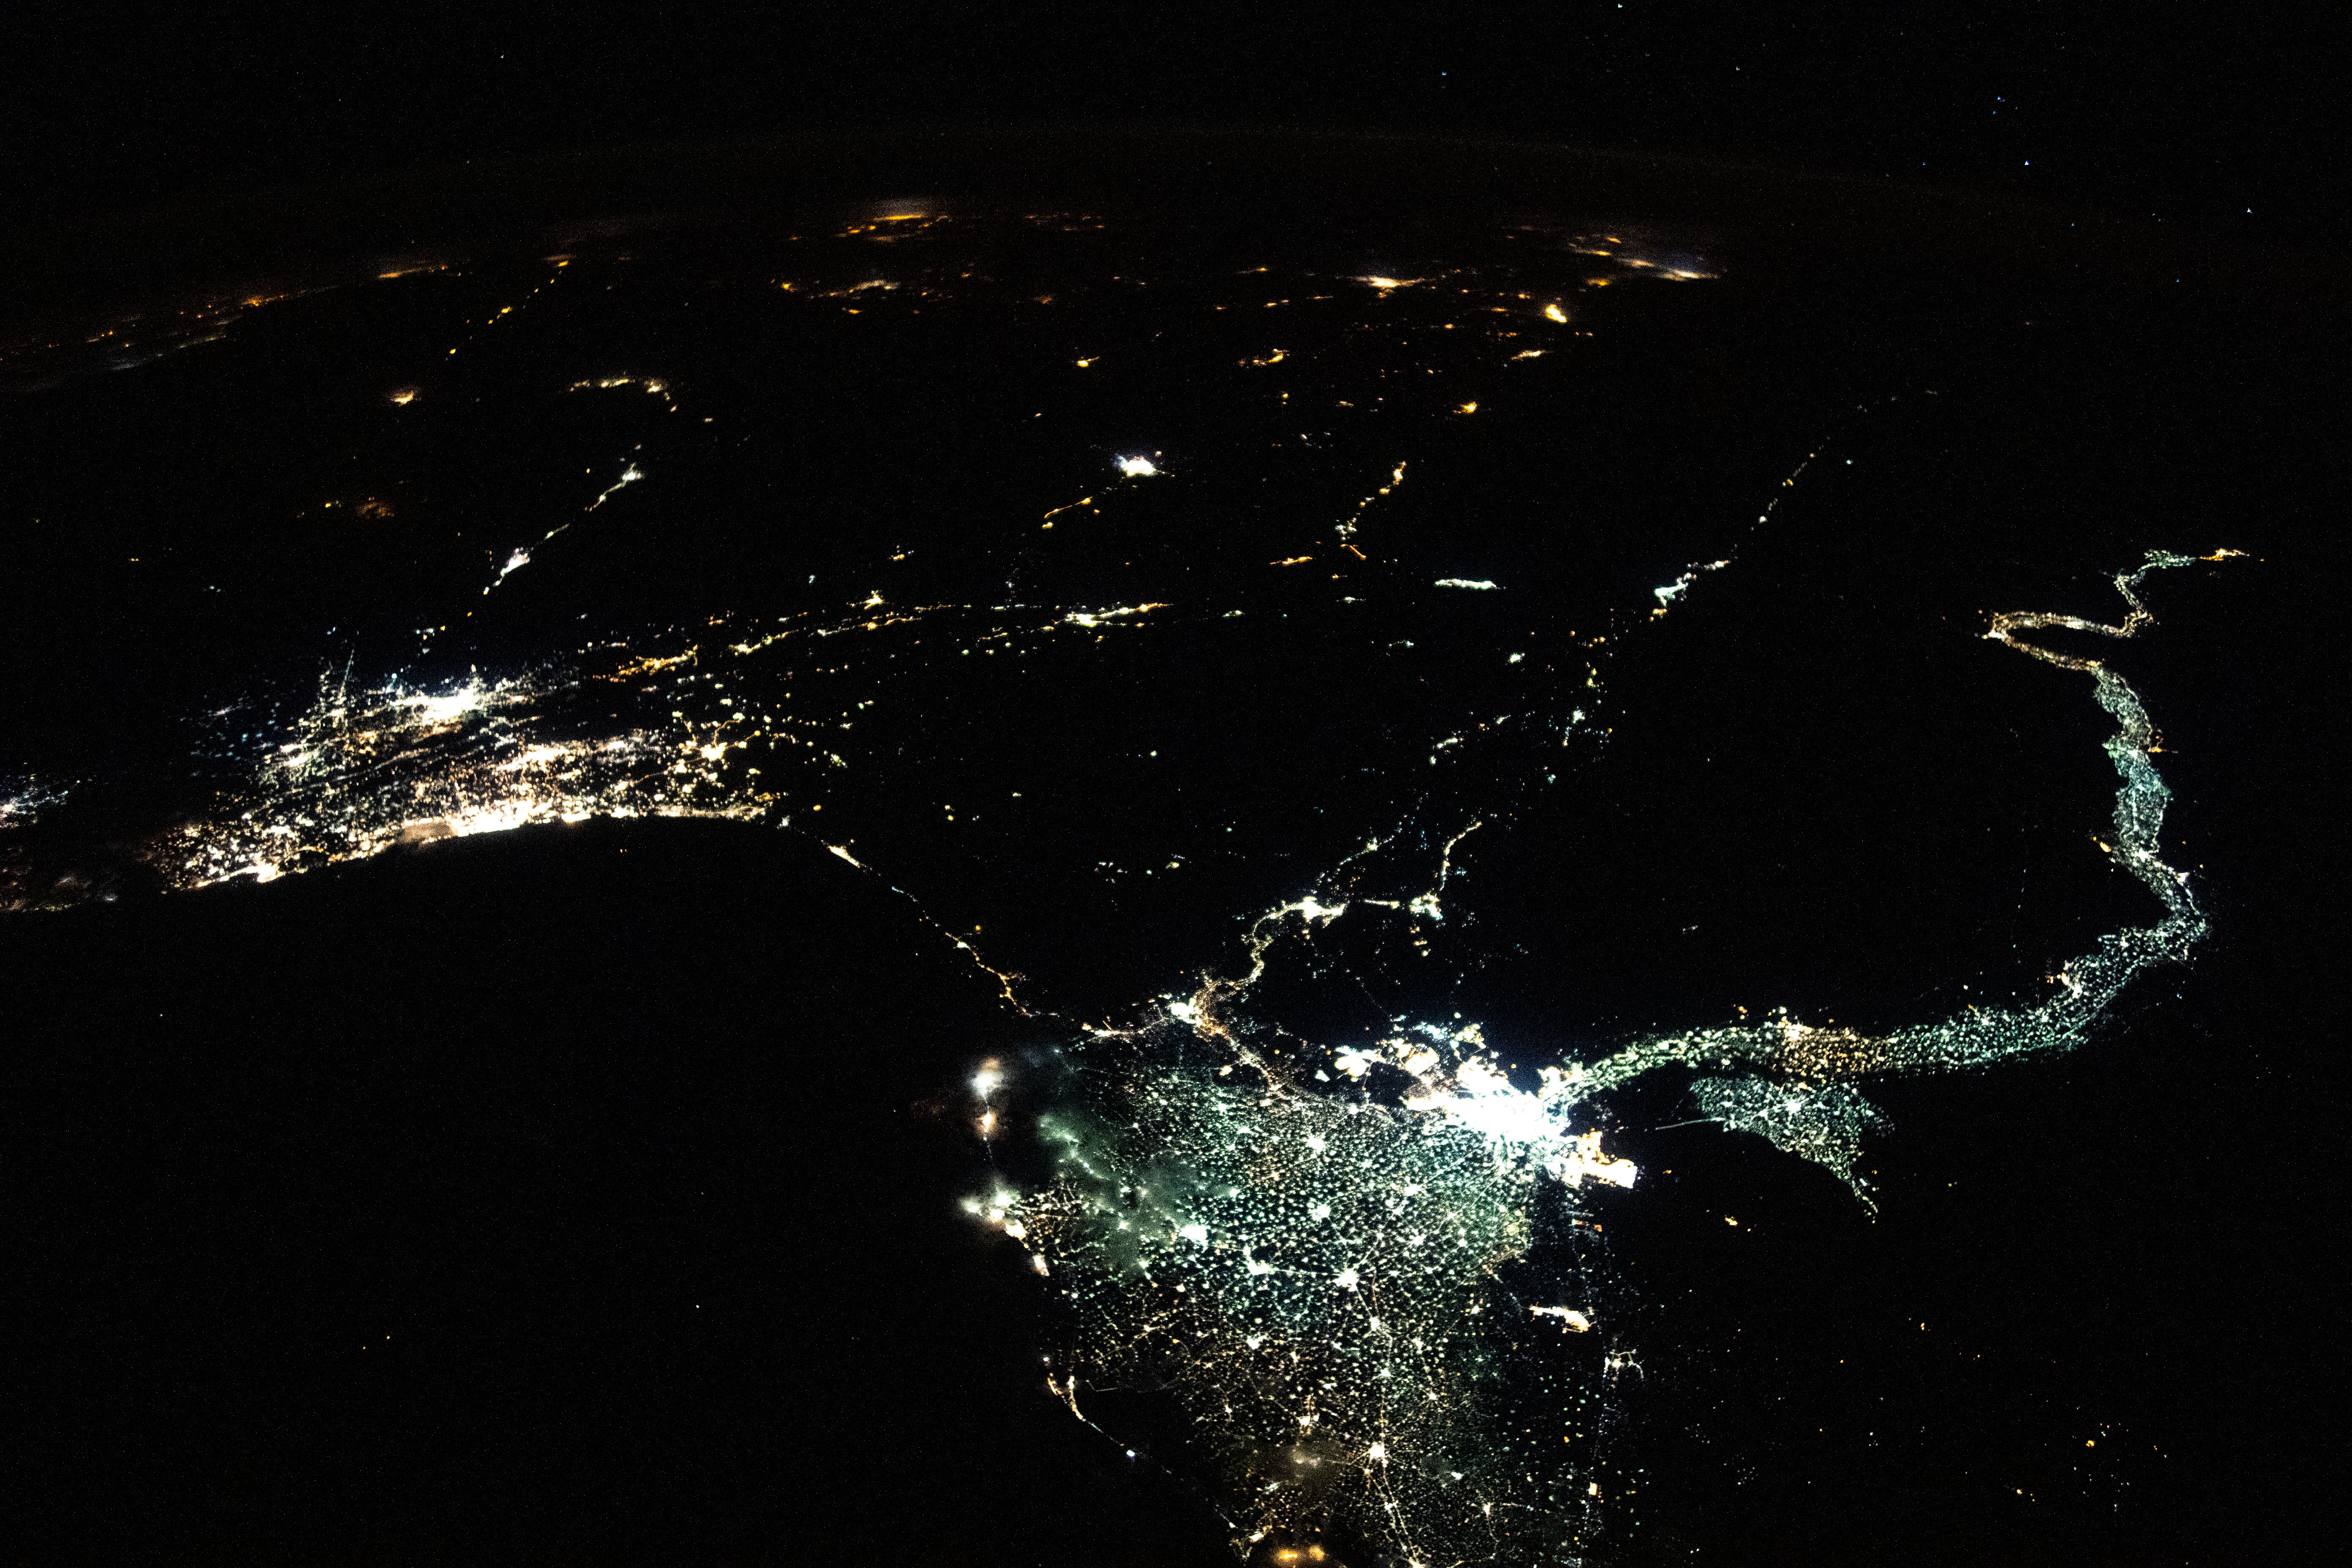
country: EGYPT
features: DARK EARTHOBS, NILE DELTA, GAZA STRIP, NILE RIVER
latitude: 28.5
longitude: 34.0
